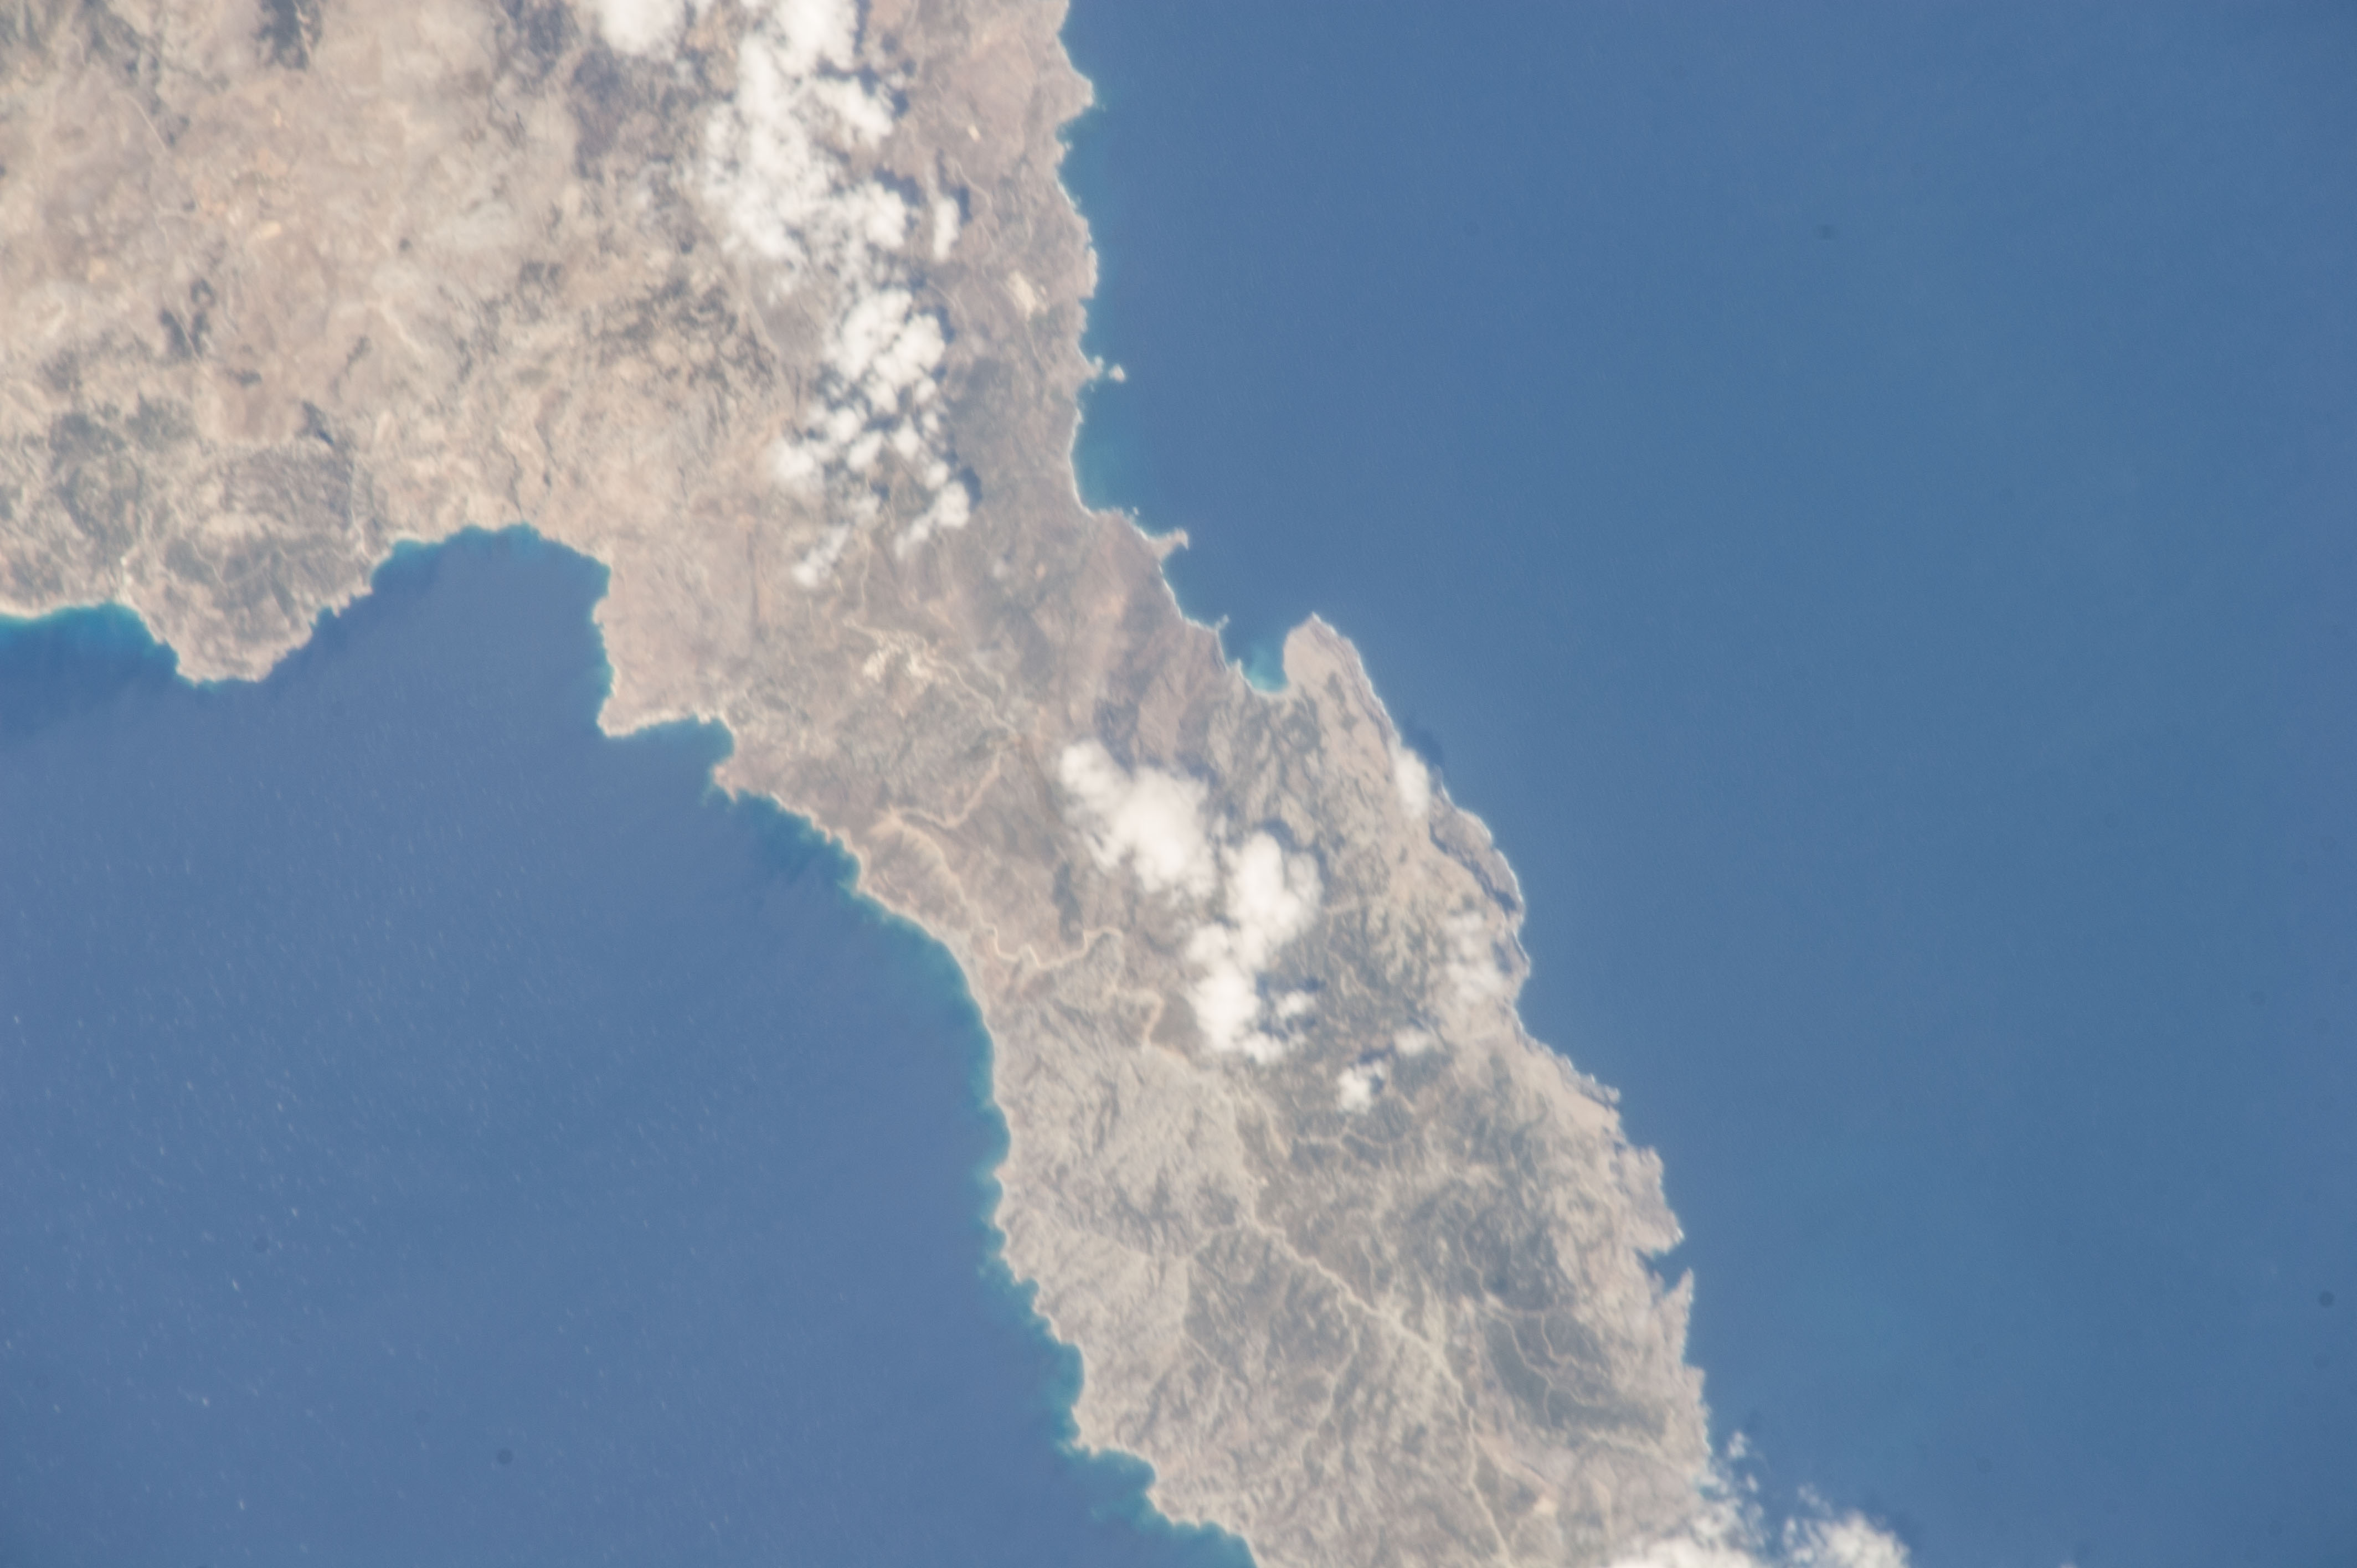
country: GREECE
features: SPOA, MESOCHORION, MOUNTAINS, MEDITERRANEAN SEA
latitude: 35.7
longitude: 27.1
